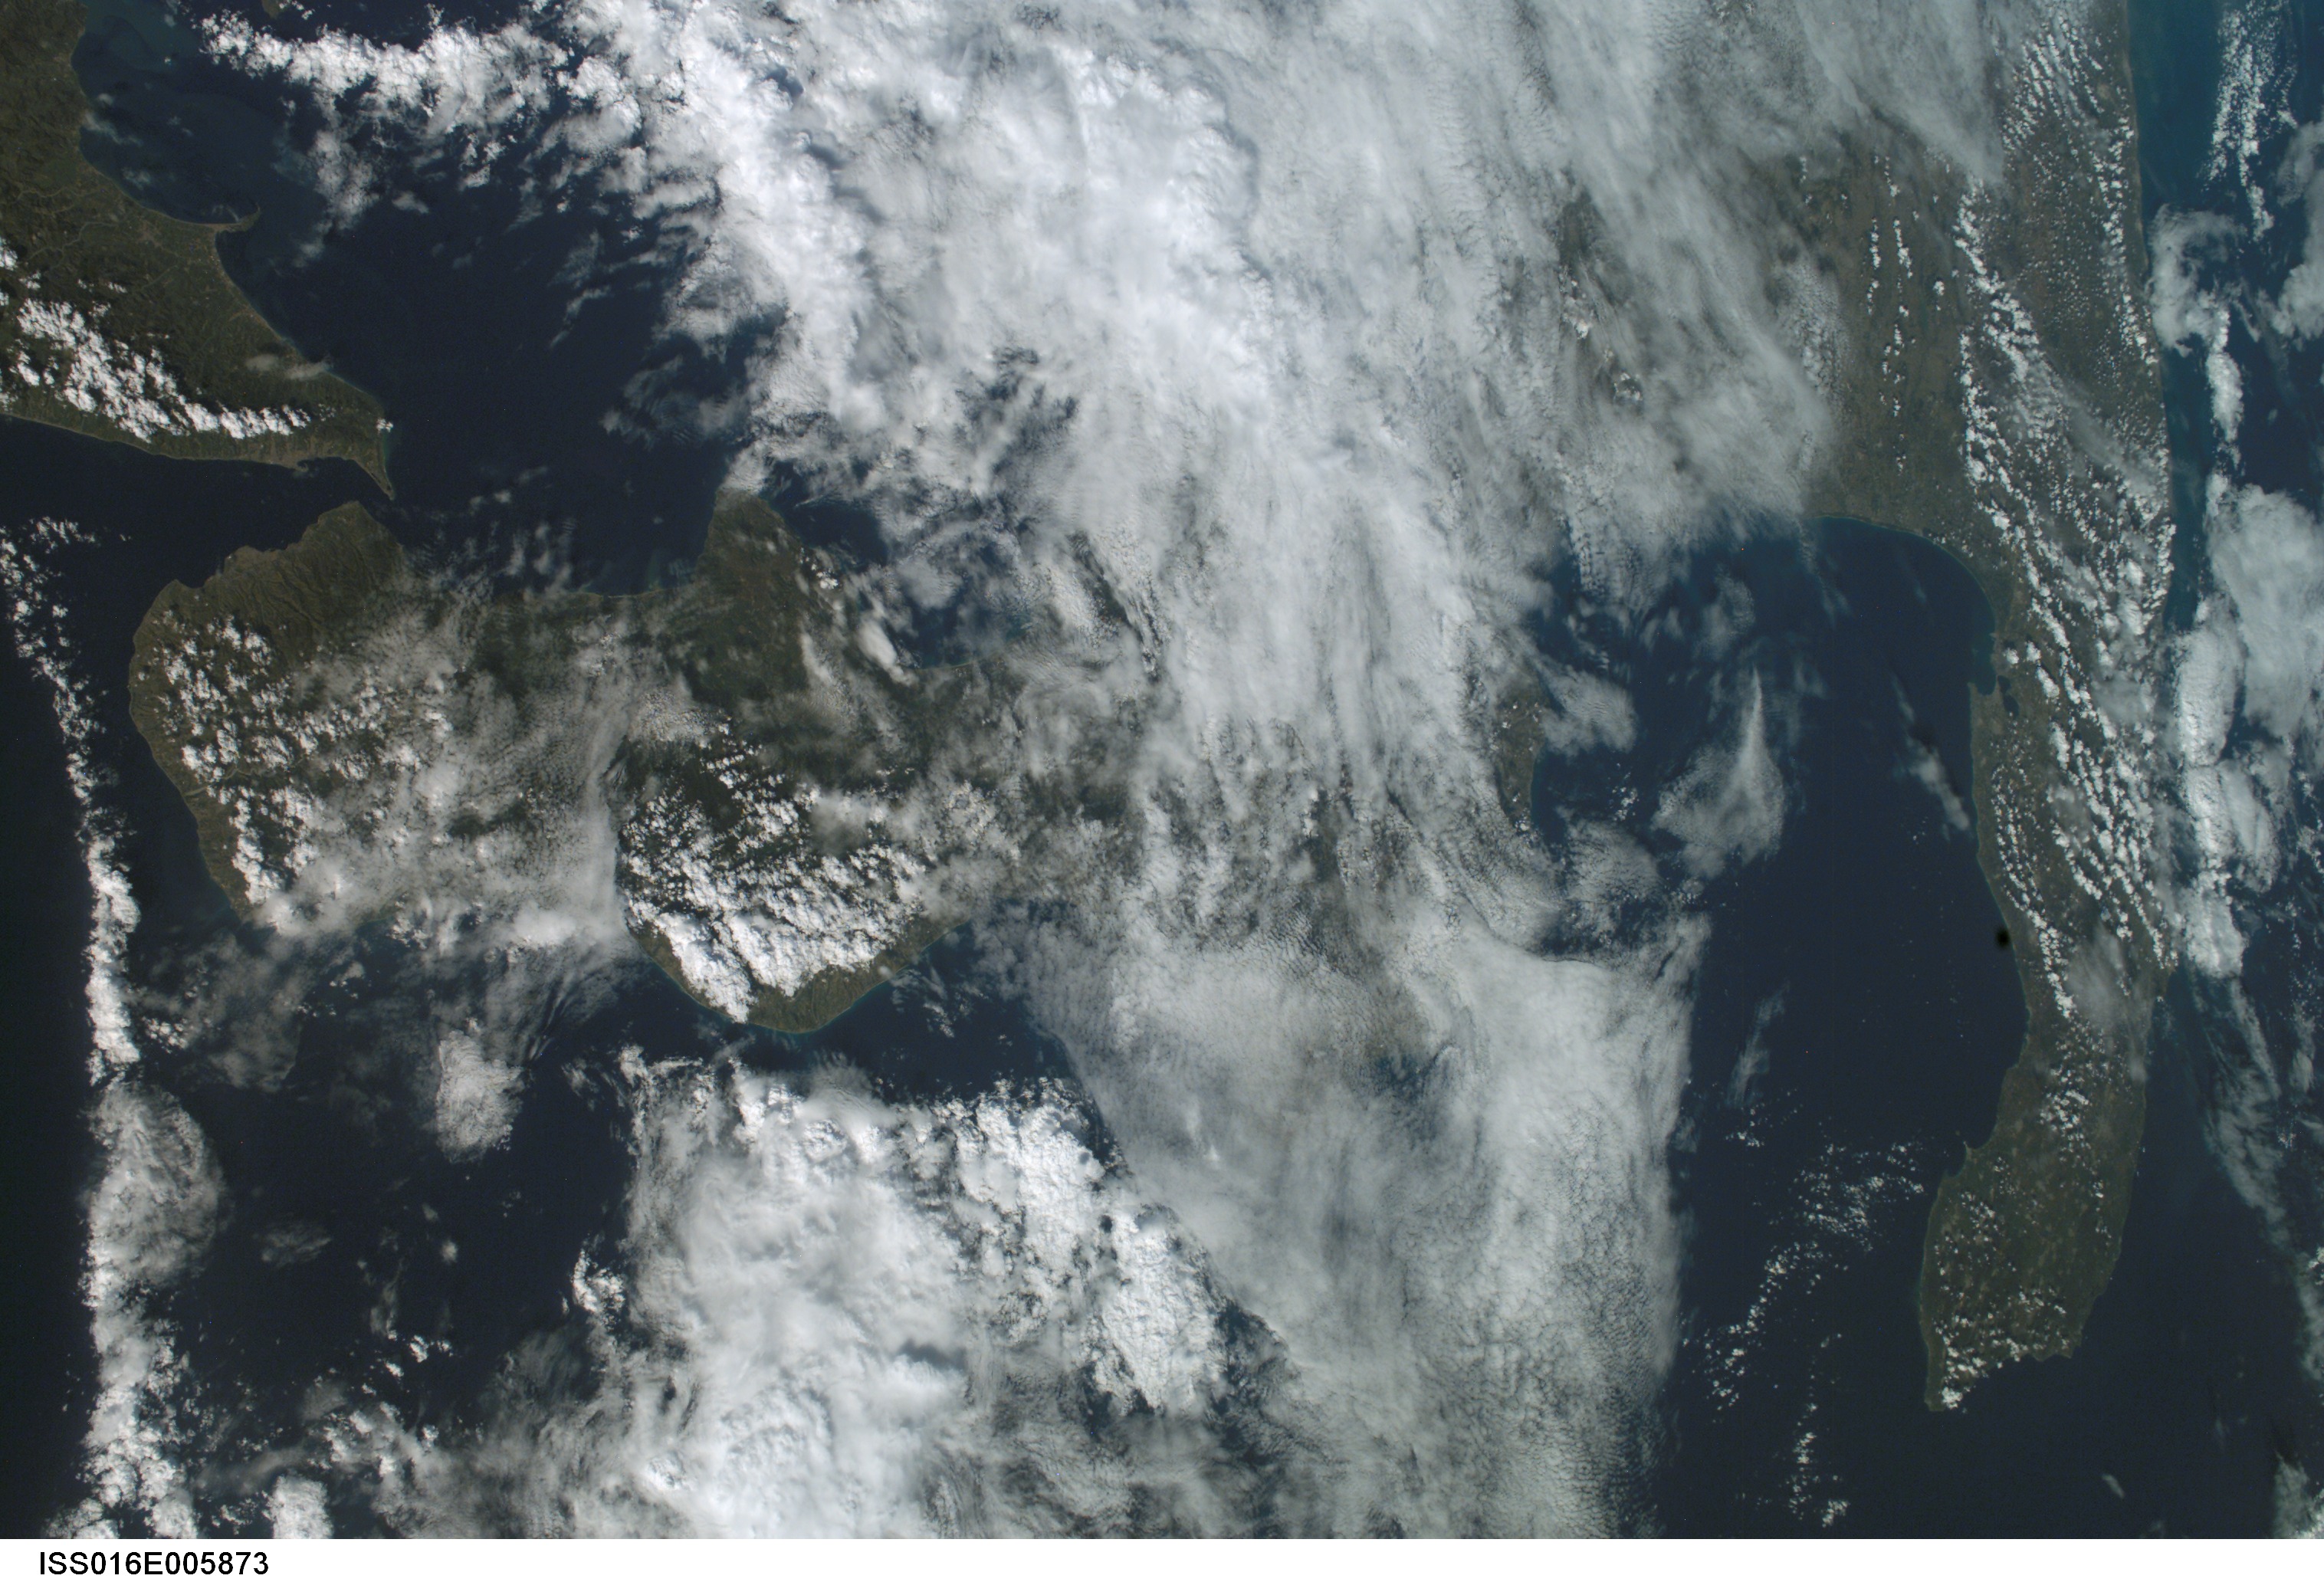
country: ITALY
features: G. OF TARANTO, COAST
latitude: 39.0
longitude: 16.5
